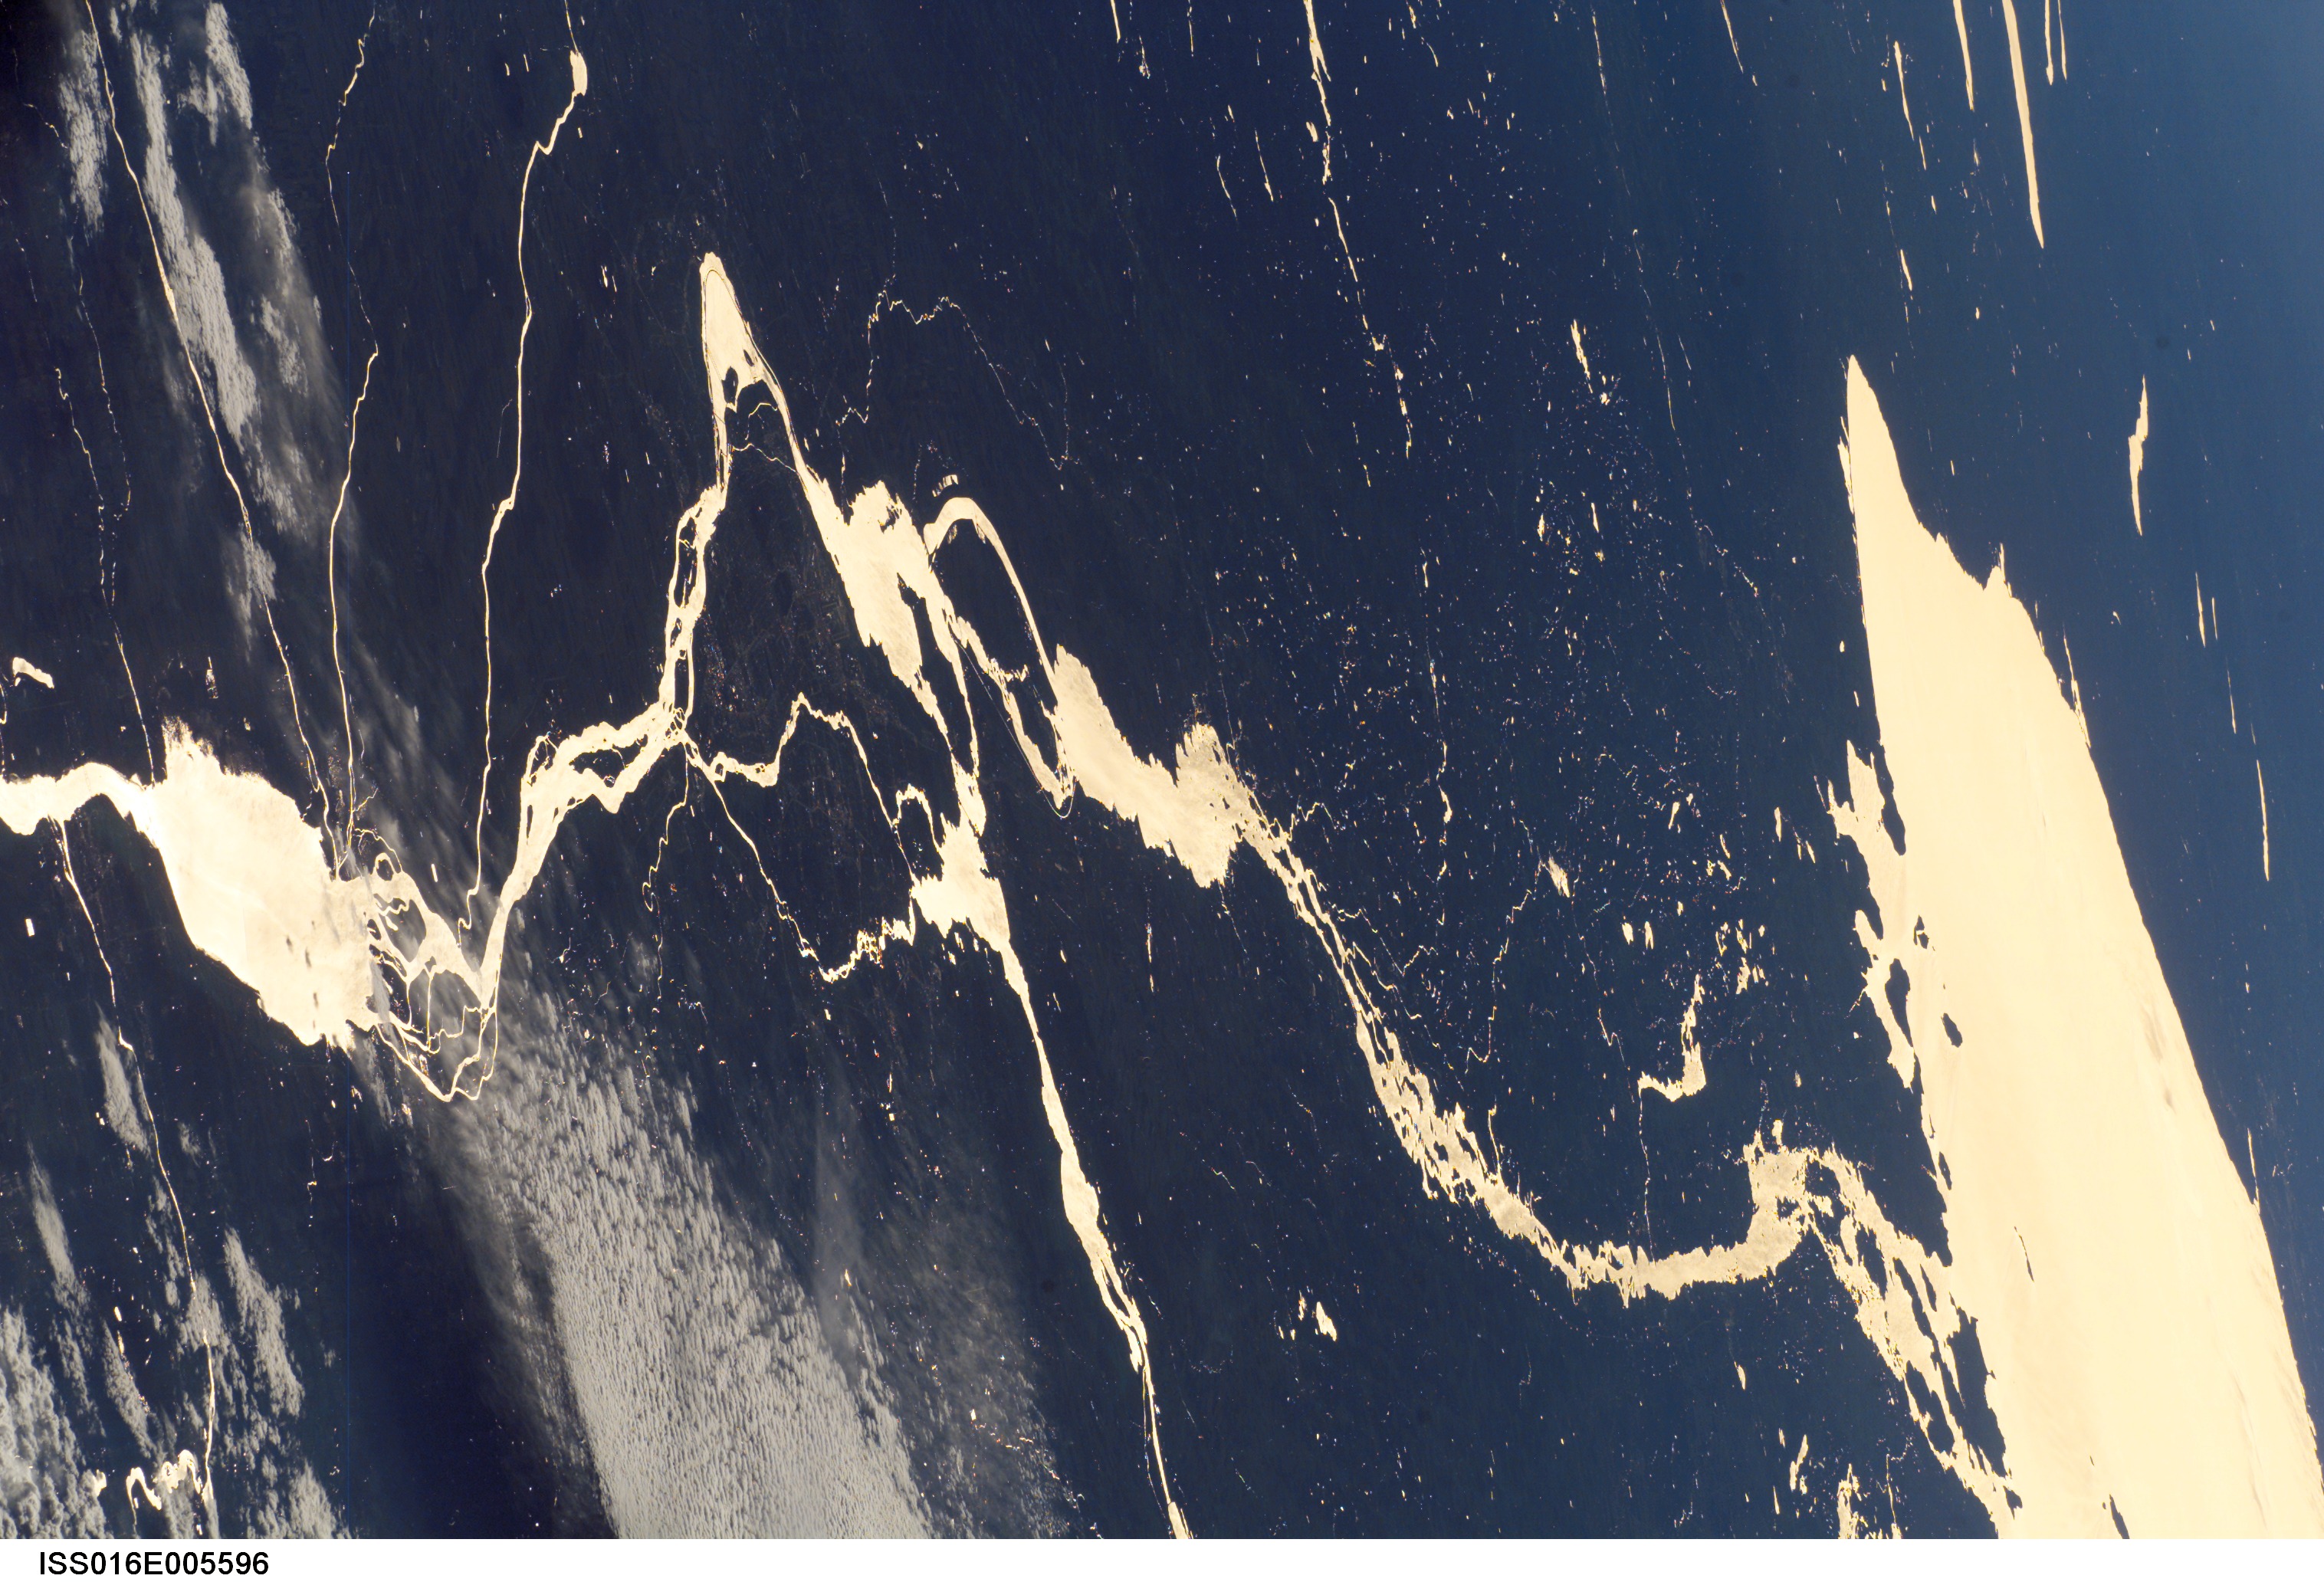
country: CANADA-Q
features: ST. LAWRENCE R., GLINT, LAKES
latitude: 45.0
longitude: -74.0
